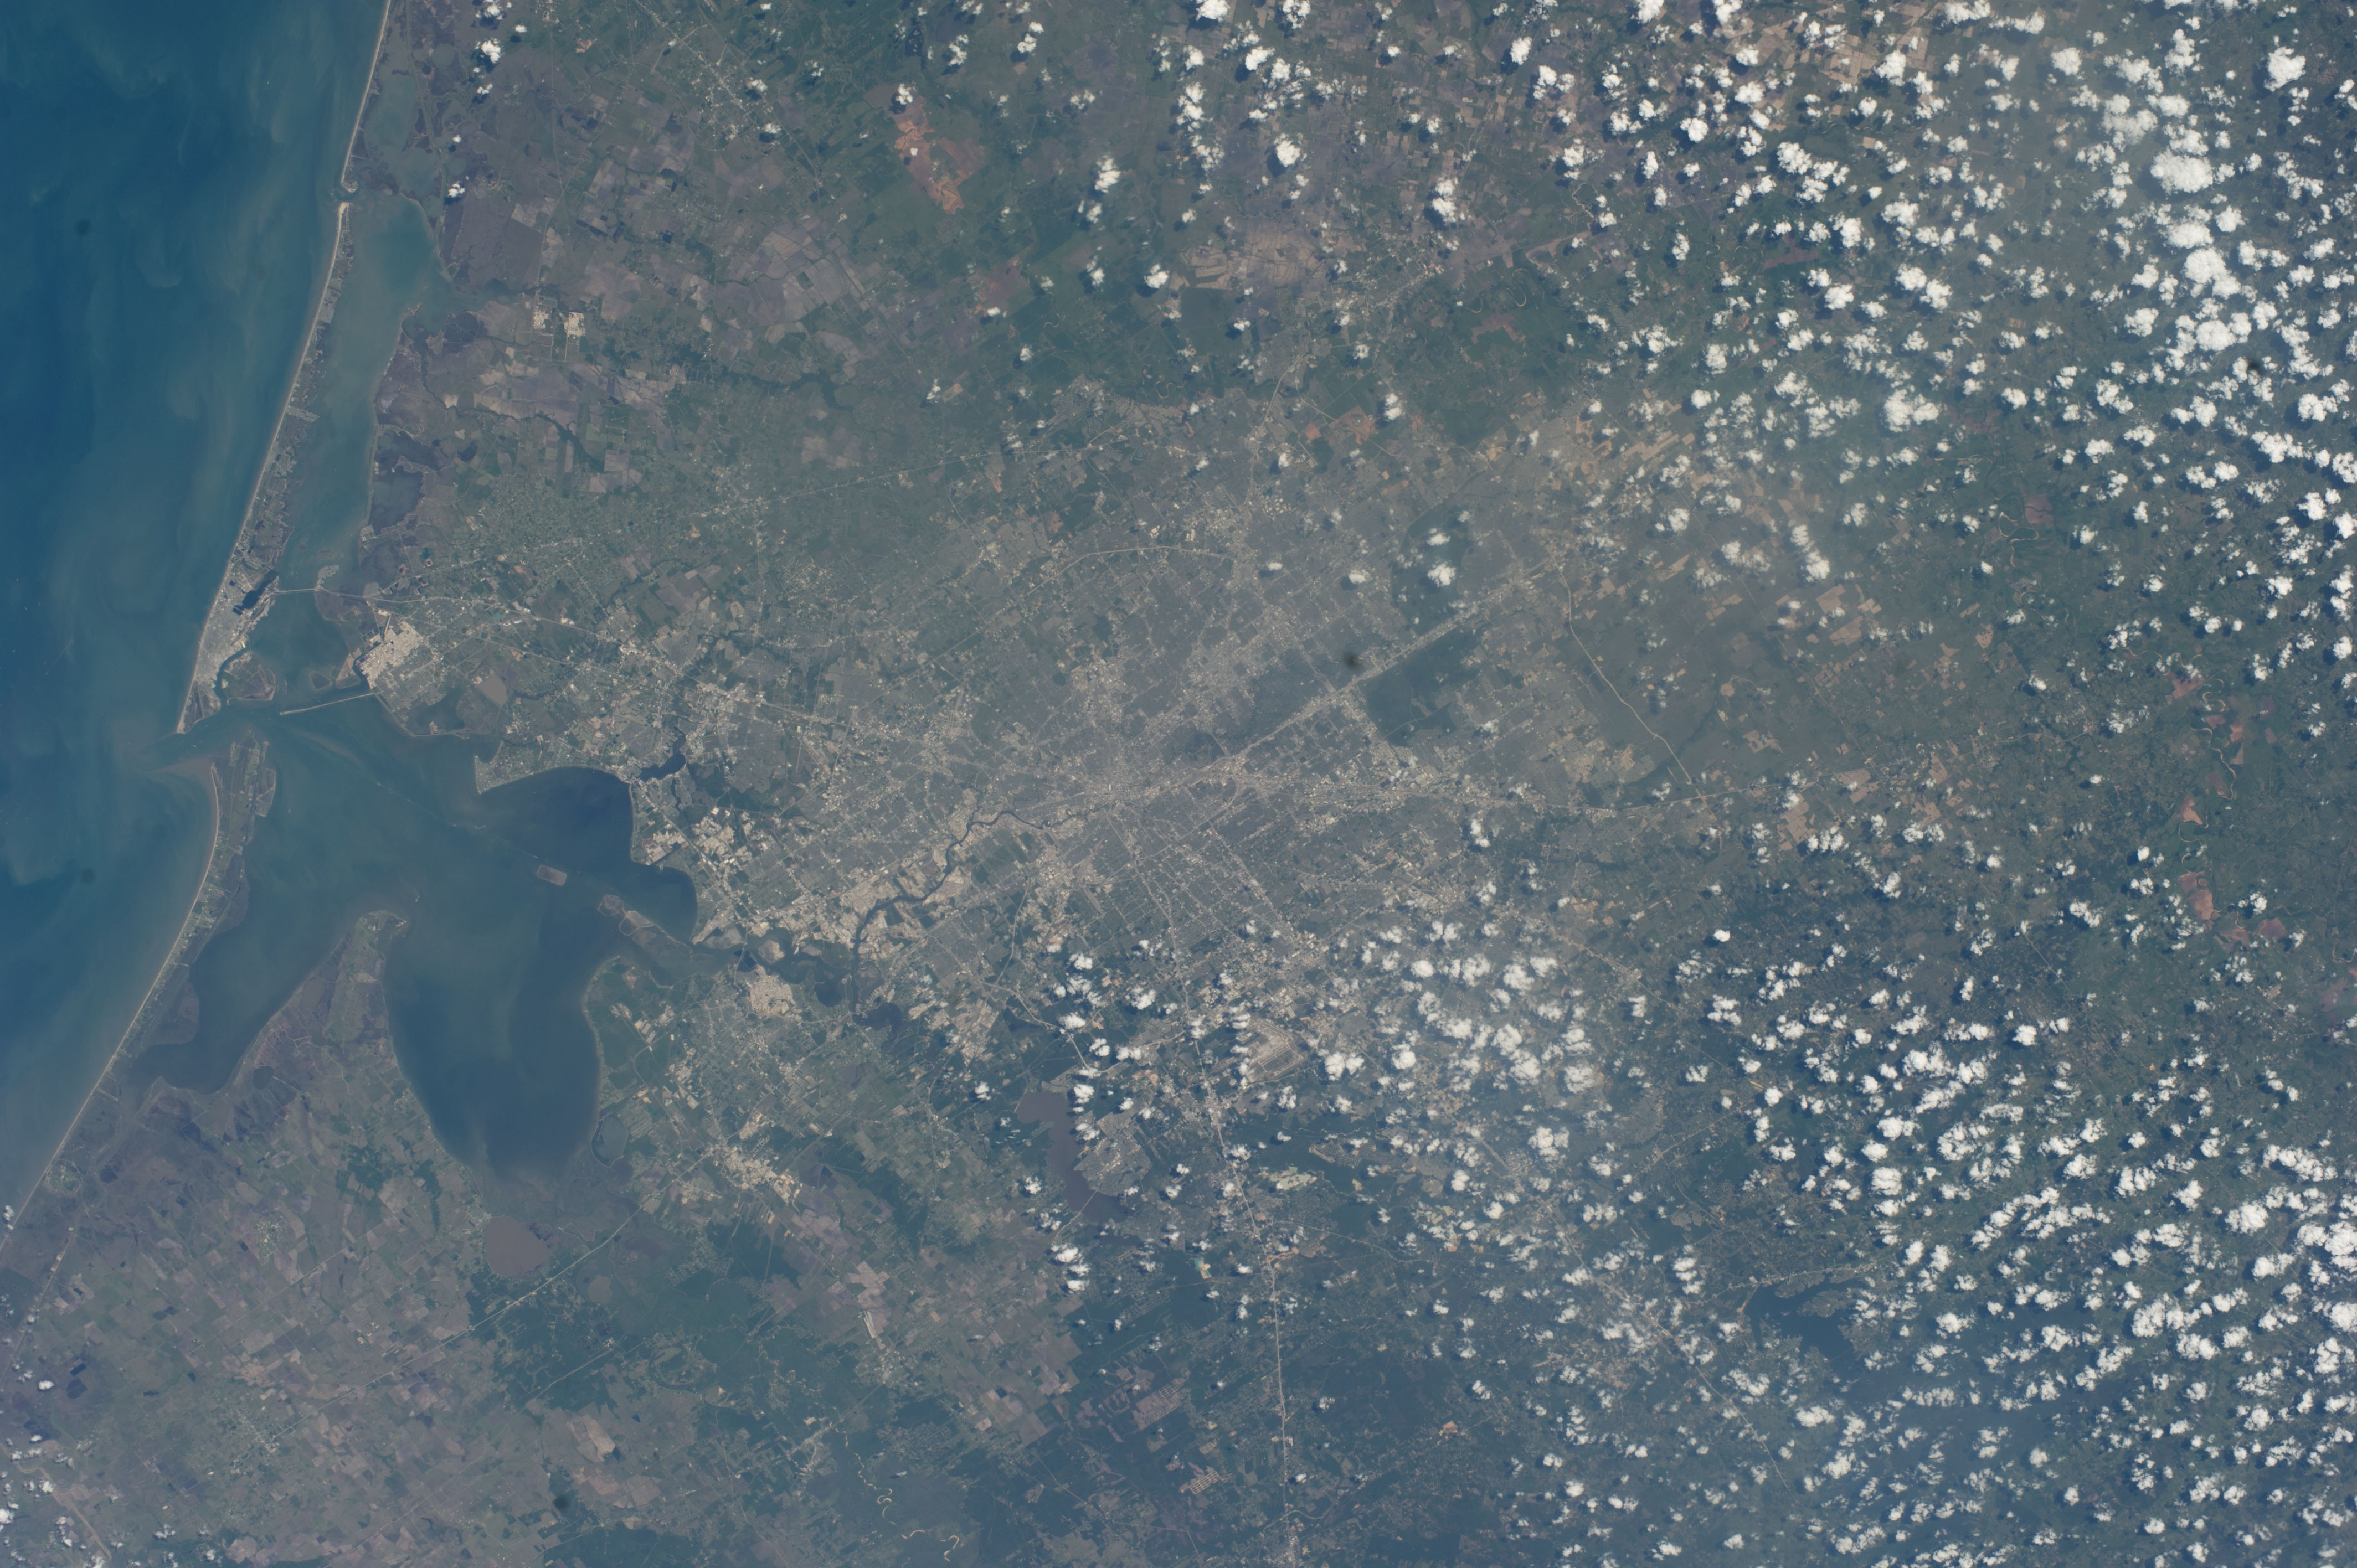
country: USA-TEXAS
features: HOUSTON, TRINITY BAY, GULF OF MEXICO, GALVESTON BAY, GALVESTON, TEXAS CITY, FREEPORT, GALVESTON ISLAND
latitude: 29.8
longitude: -95.3
